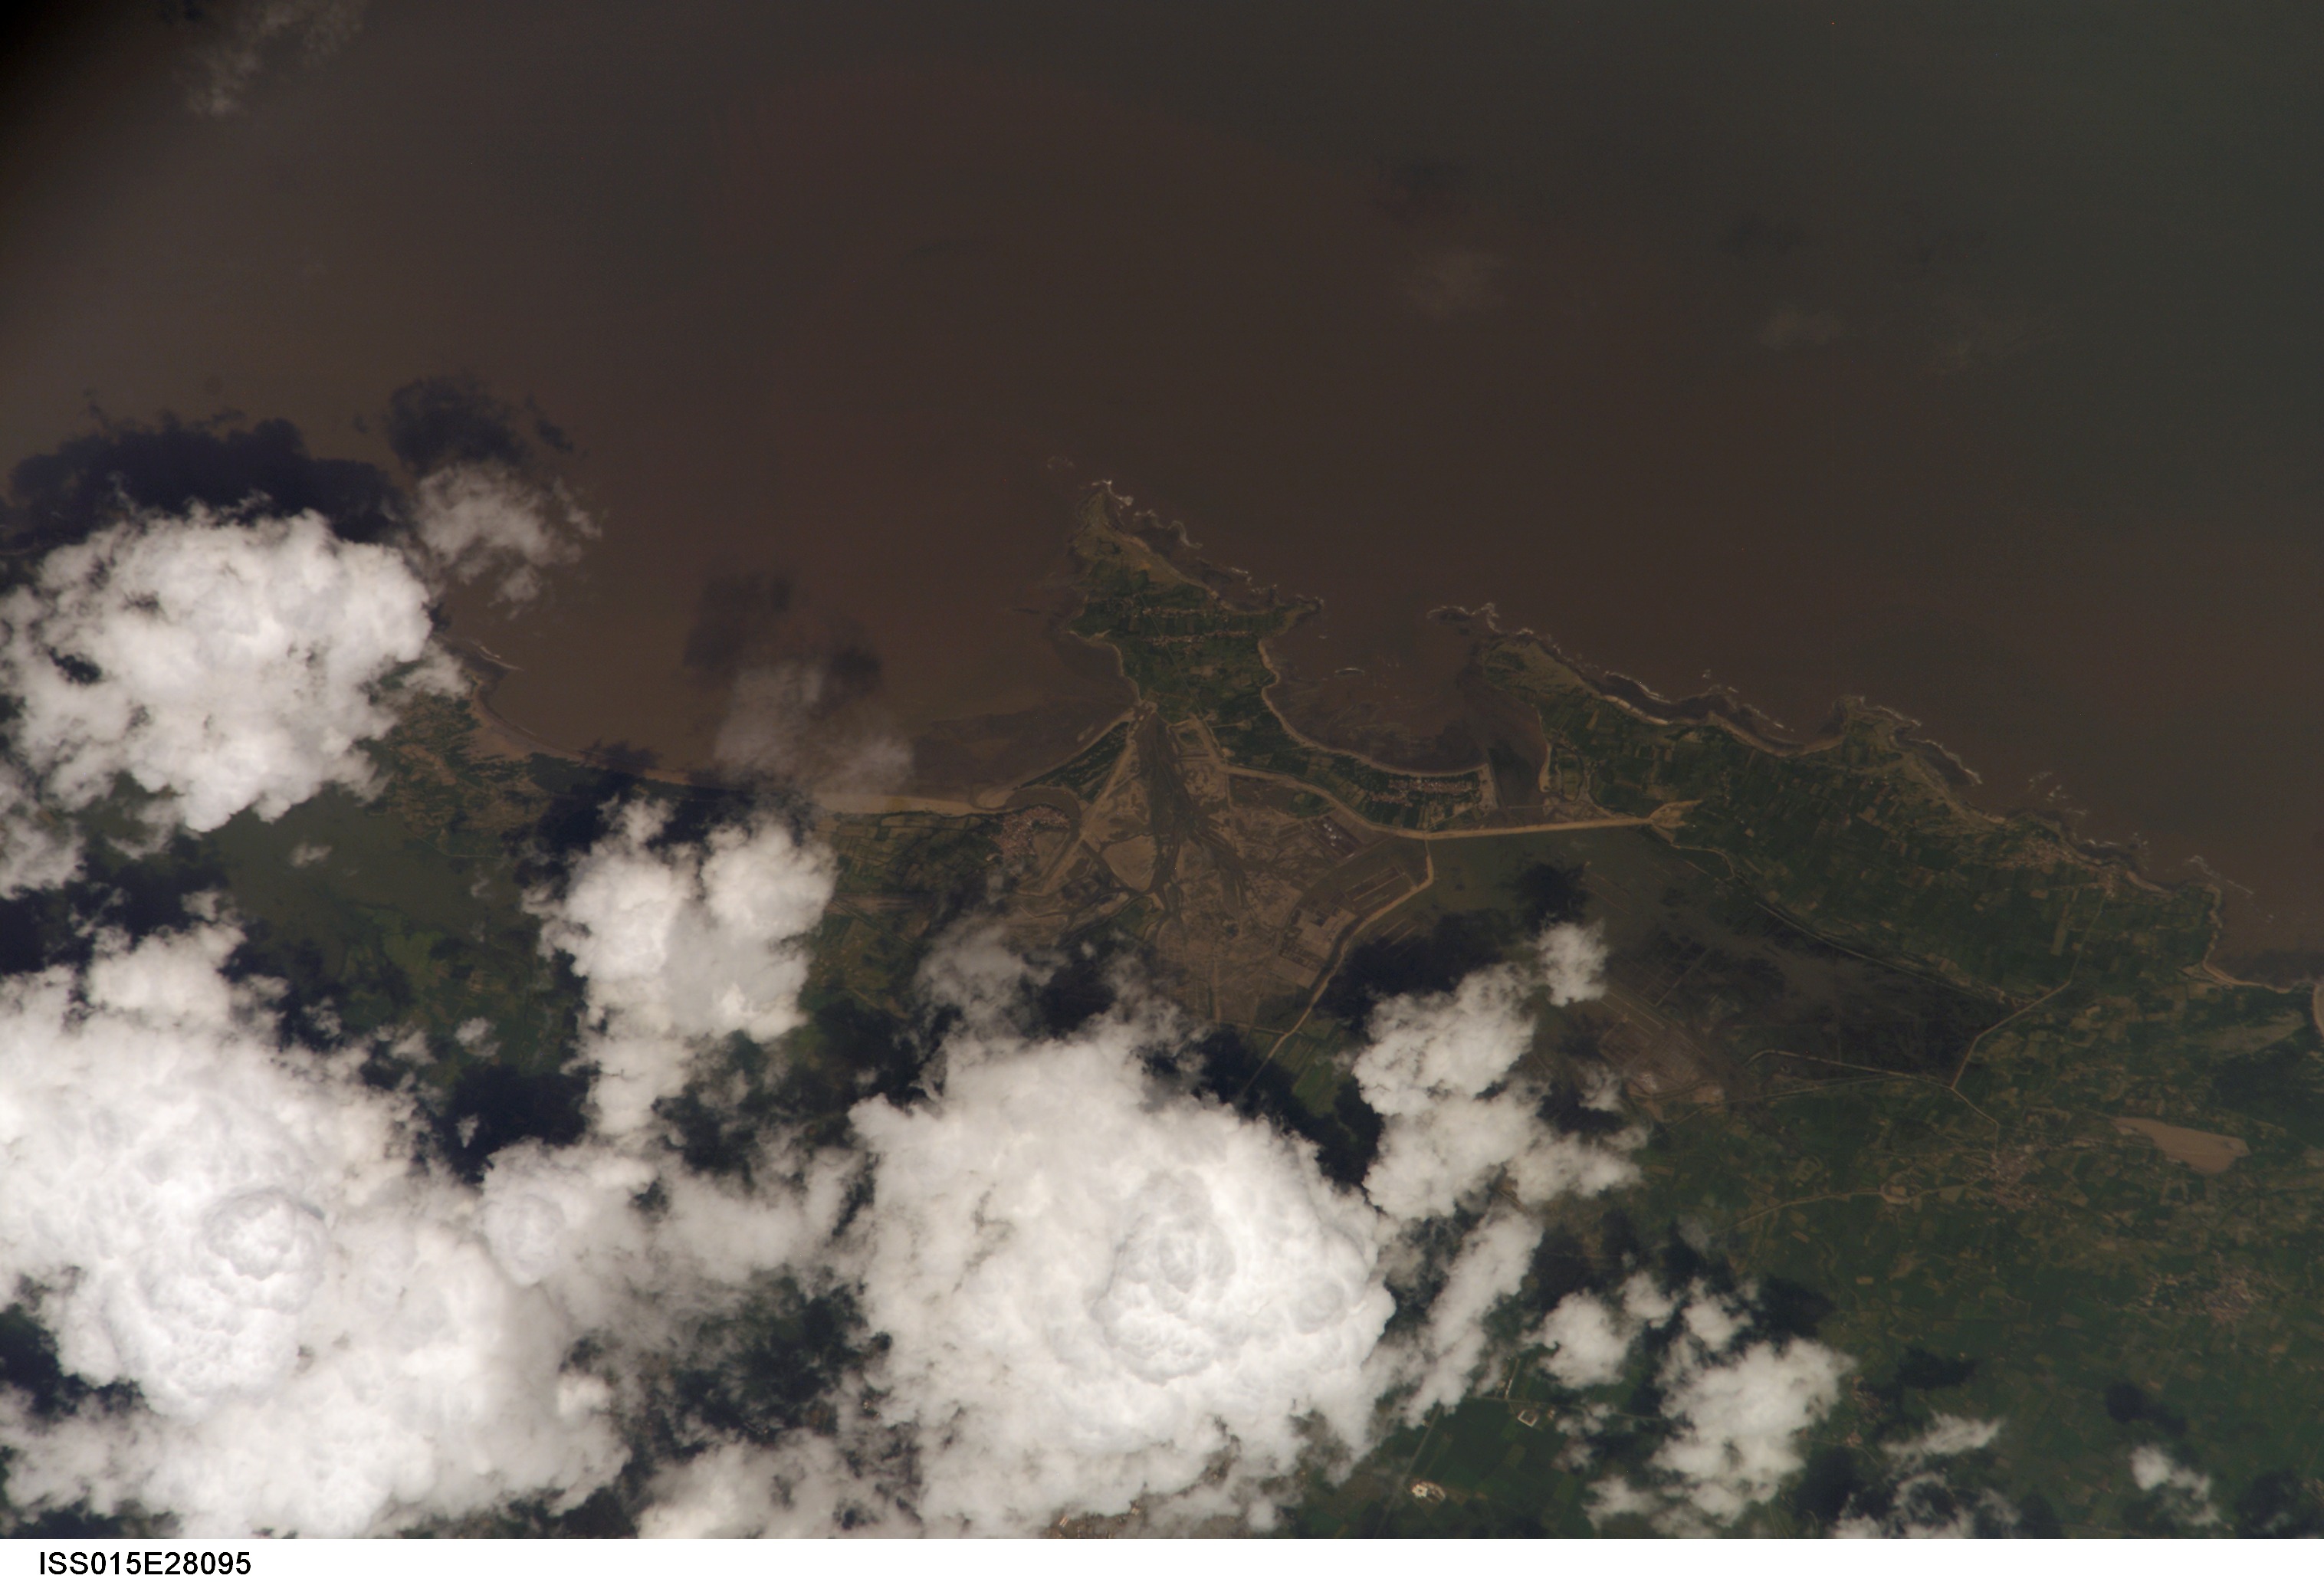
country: INDIA
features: COAST, LAG., AGR., MAHUVA AREA
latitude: 21.0
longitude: 71.8
